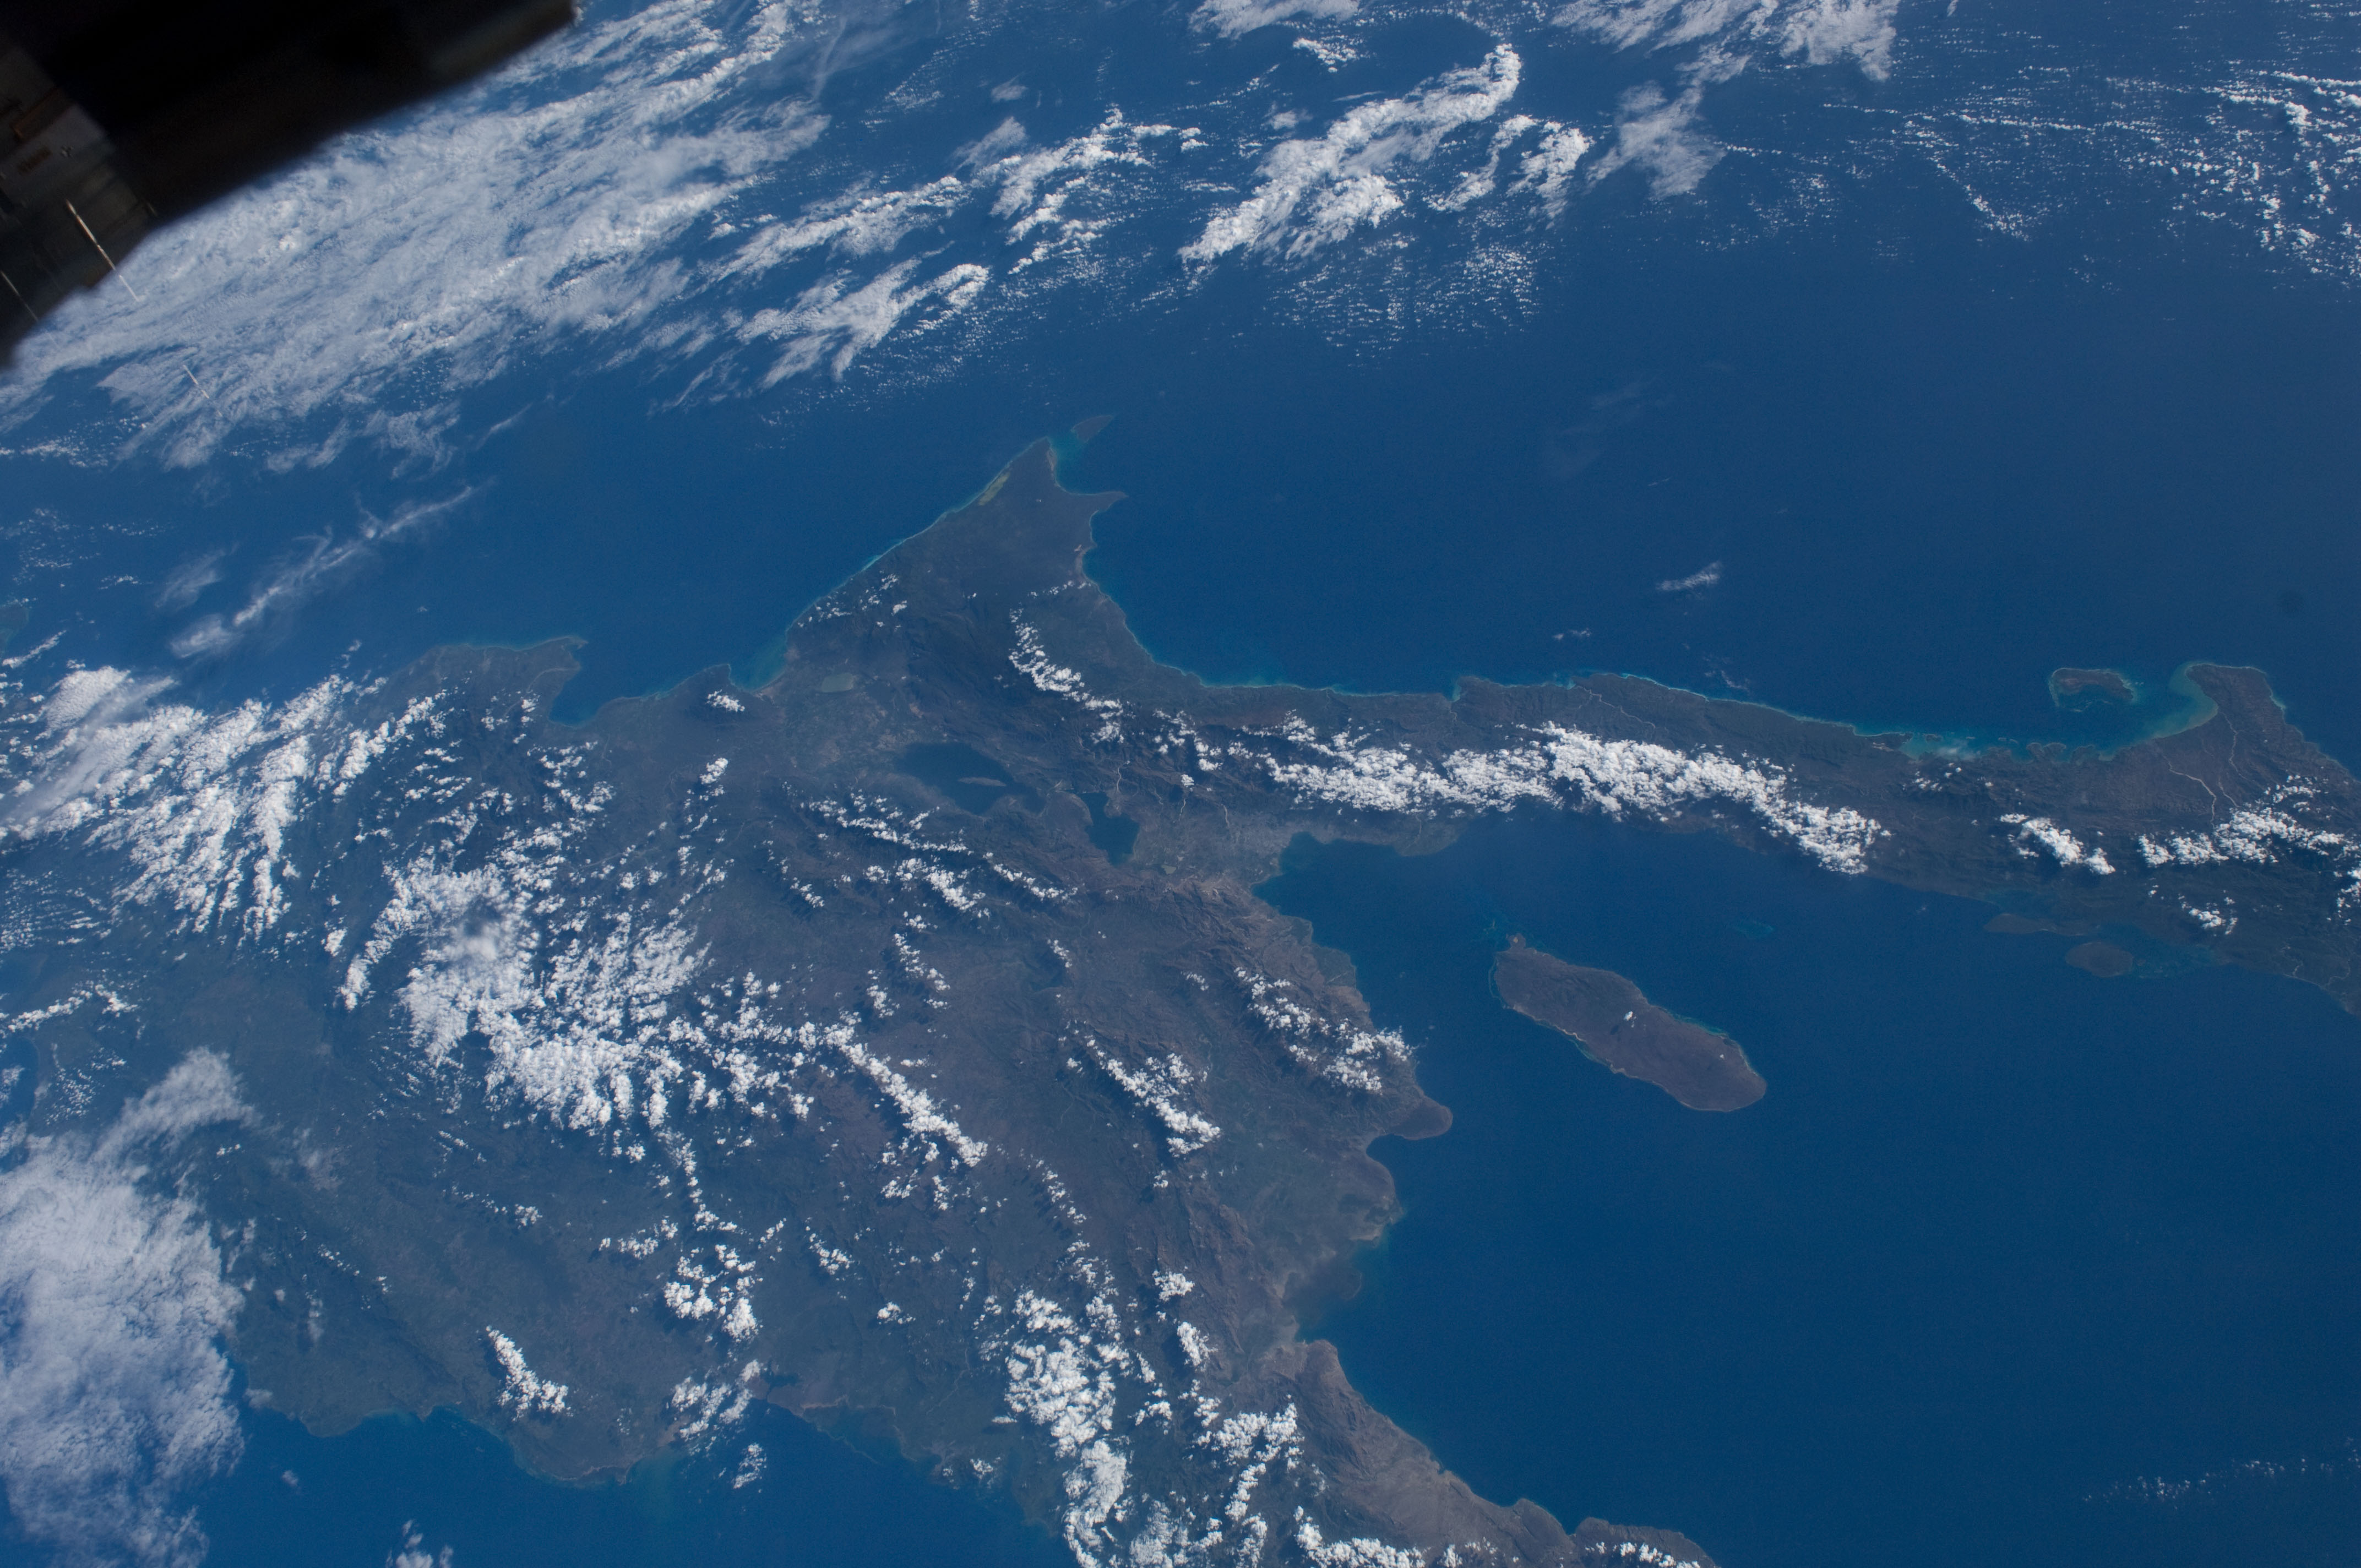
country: HAITI
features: CARIBBEAN S., PORT AU PRINCE, GONAVE I., ENRIQUILLO L., ISS
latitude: 18.5
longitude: -72.5
